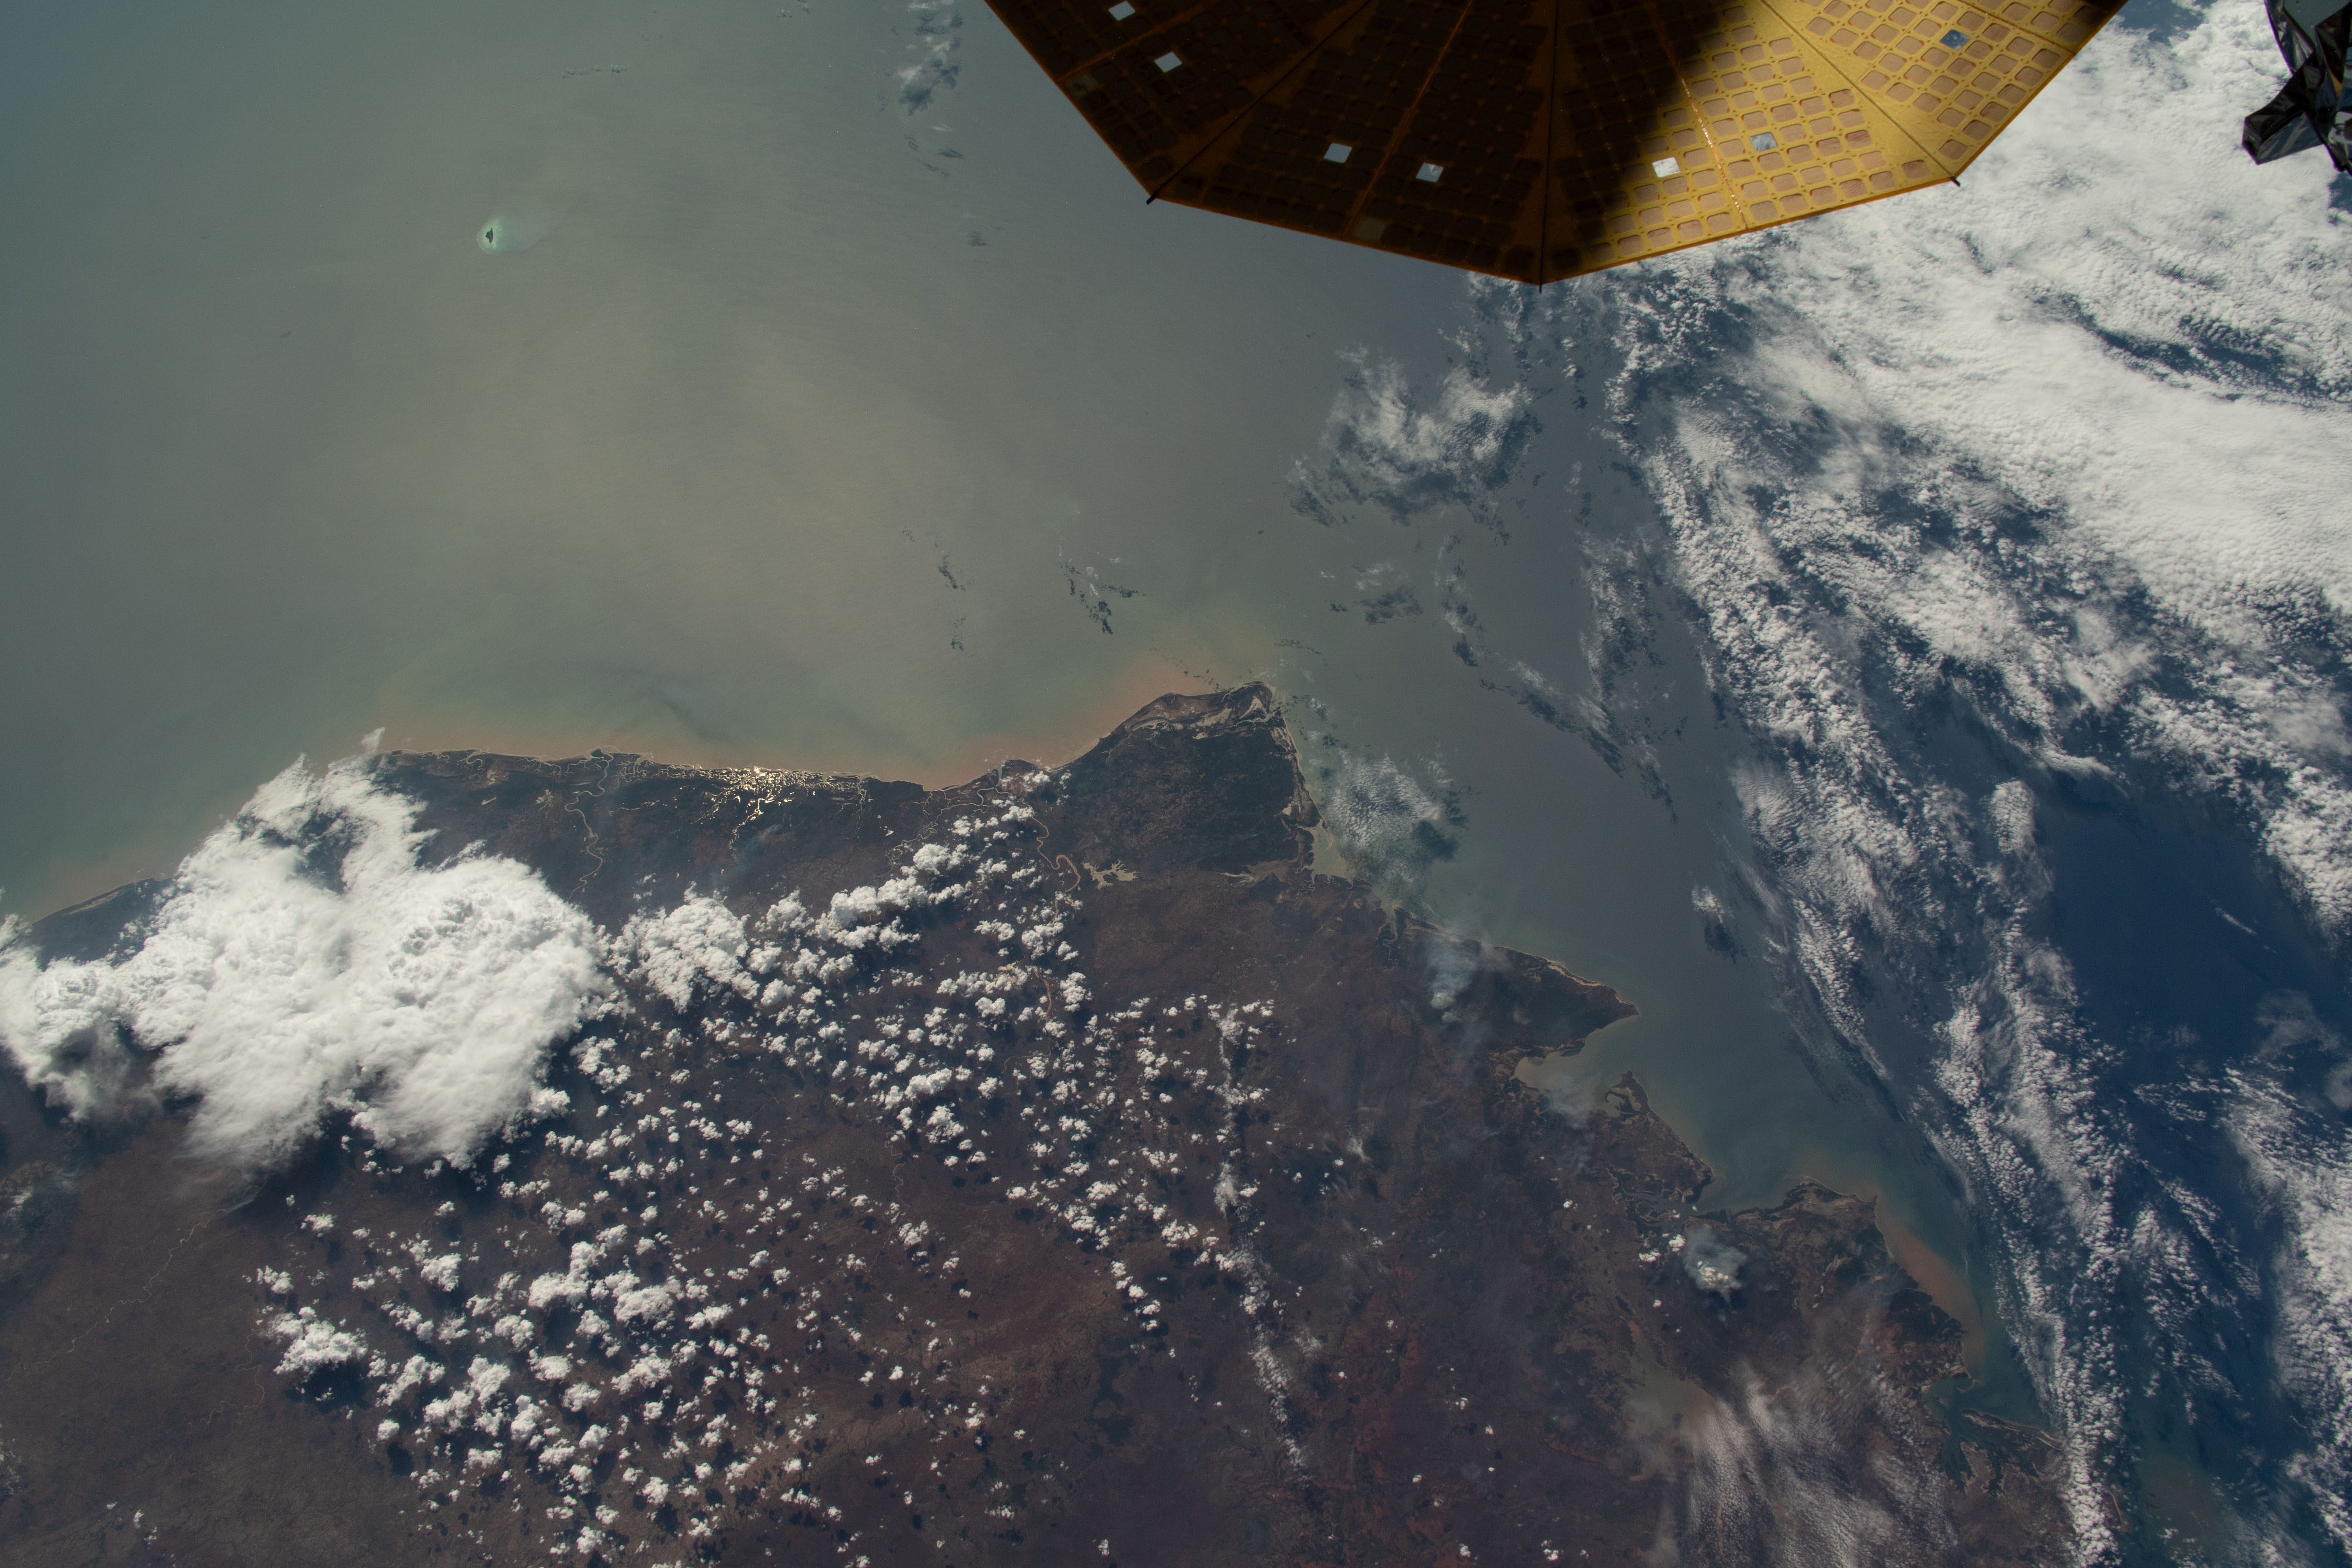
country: MADAGASCAR
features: MOZAMBIQUE CHANNEL, MADAGASCAR
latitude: -16.0
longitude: 45.0
